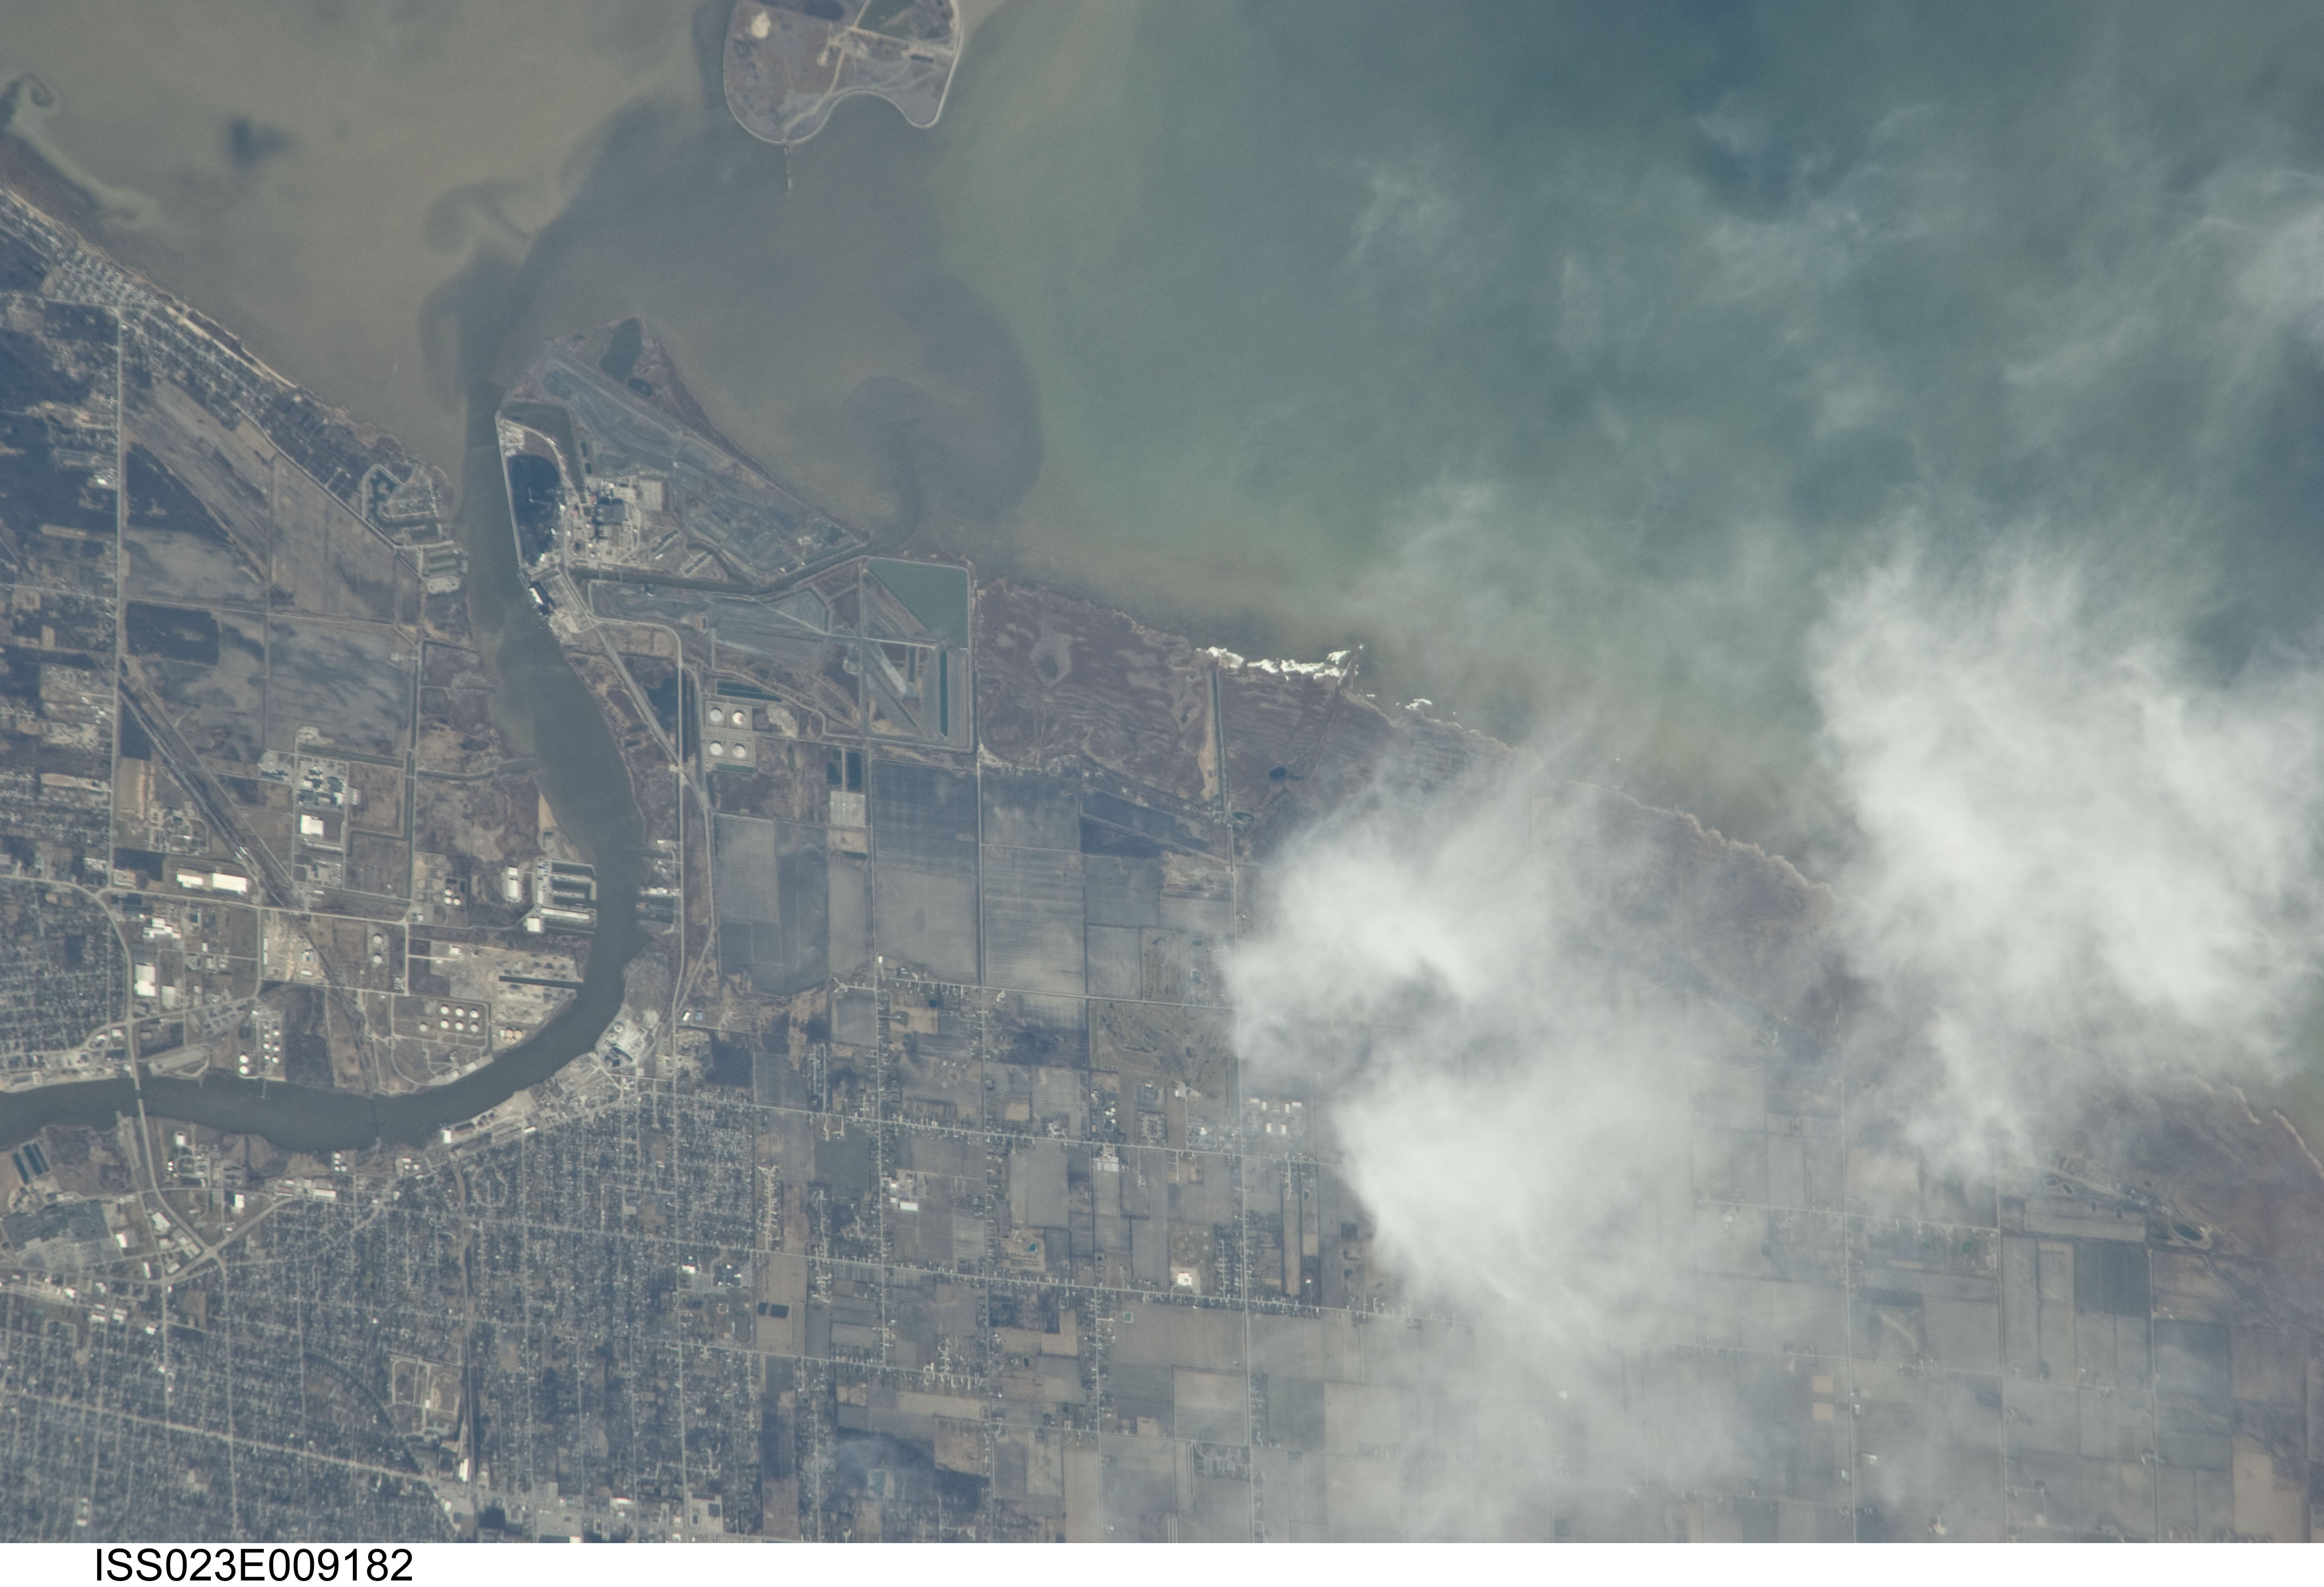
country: USA-MICHIGAN
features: CLOUDS
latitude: 43.6
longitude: -83.8
